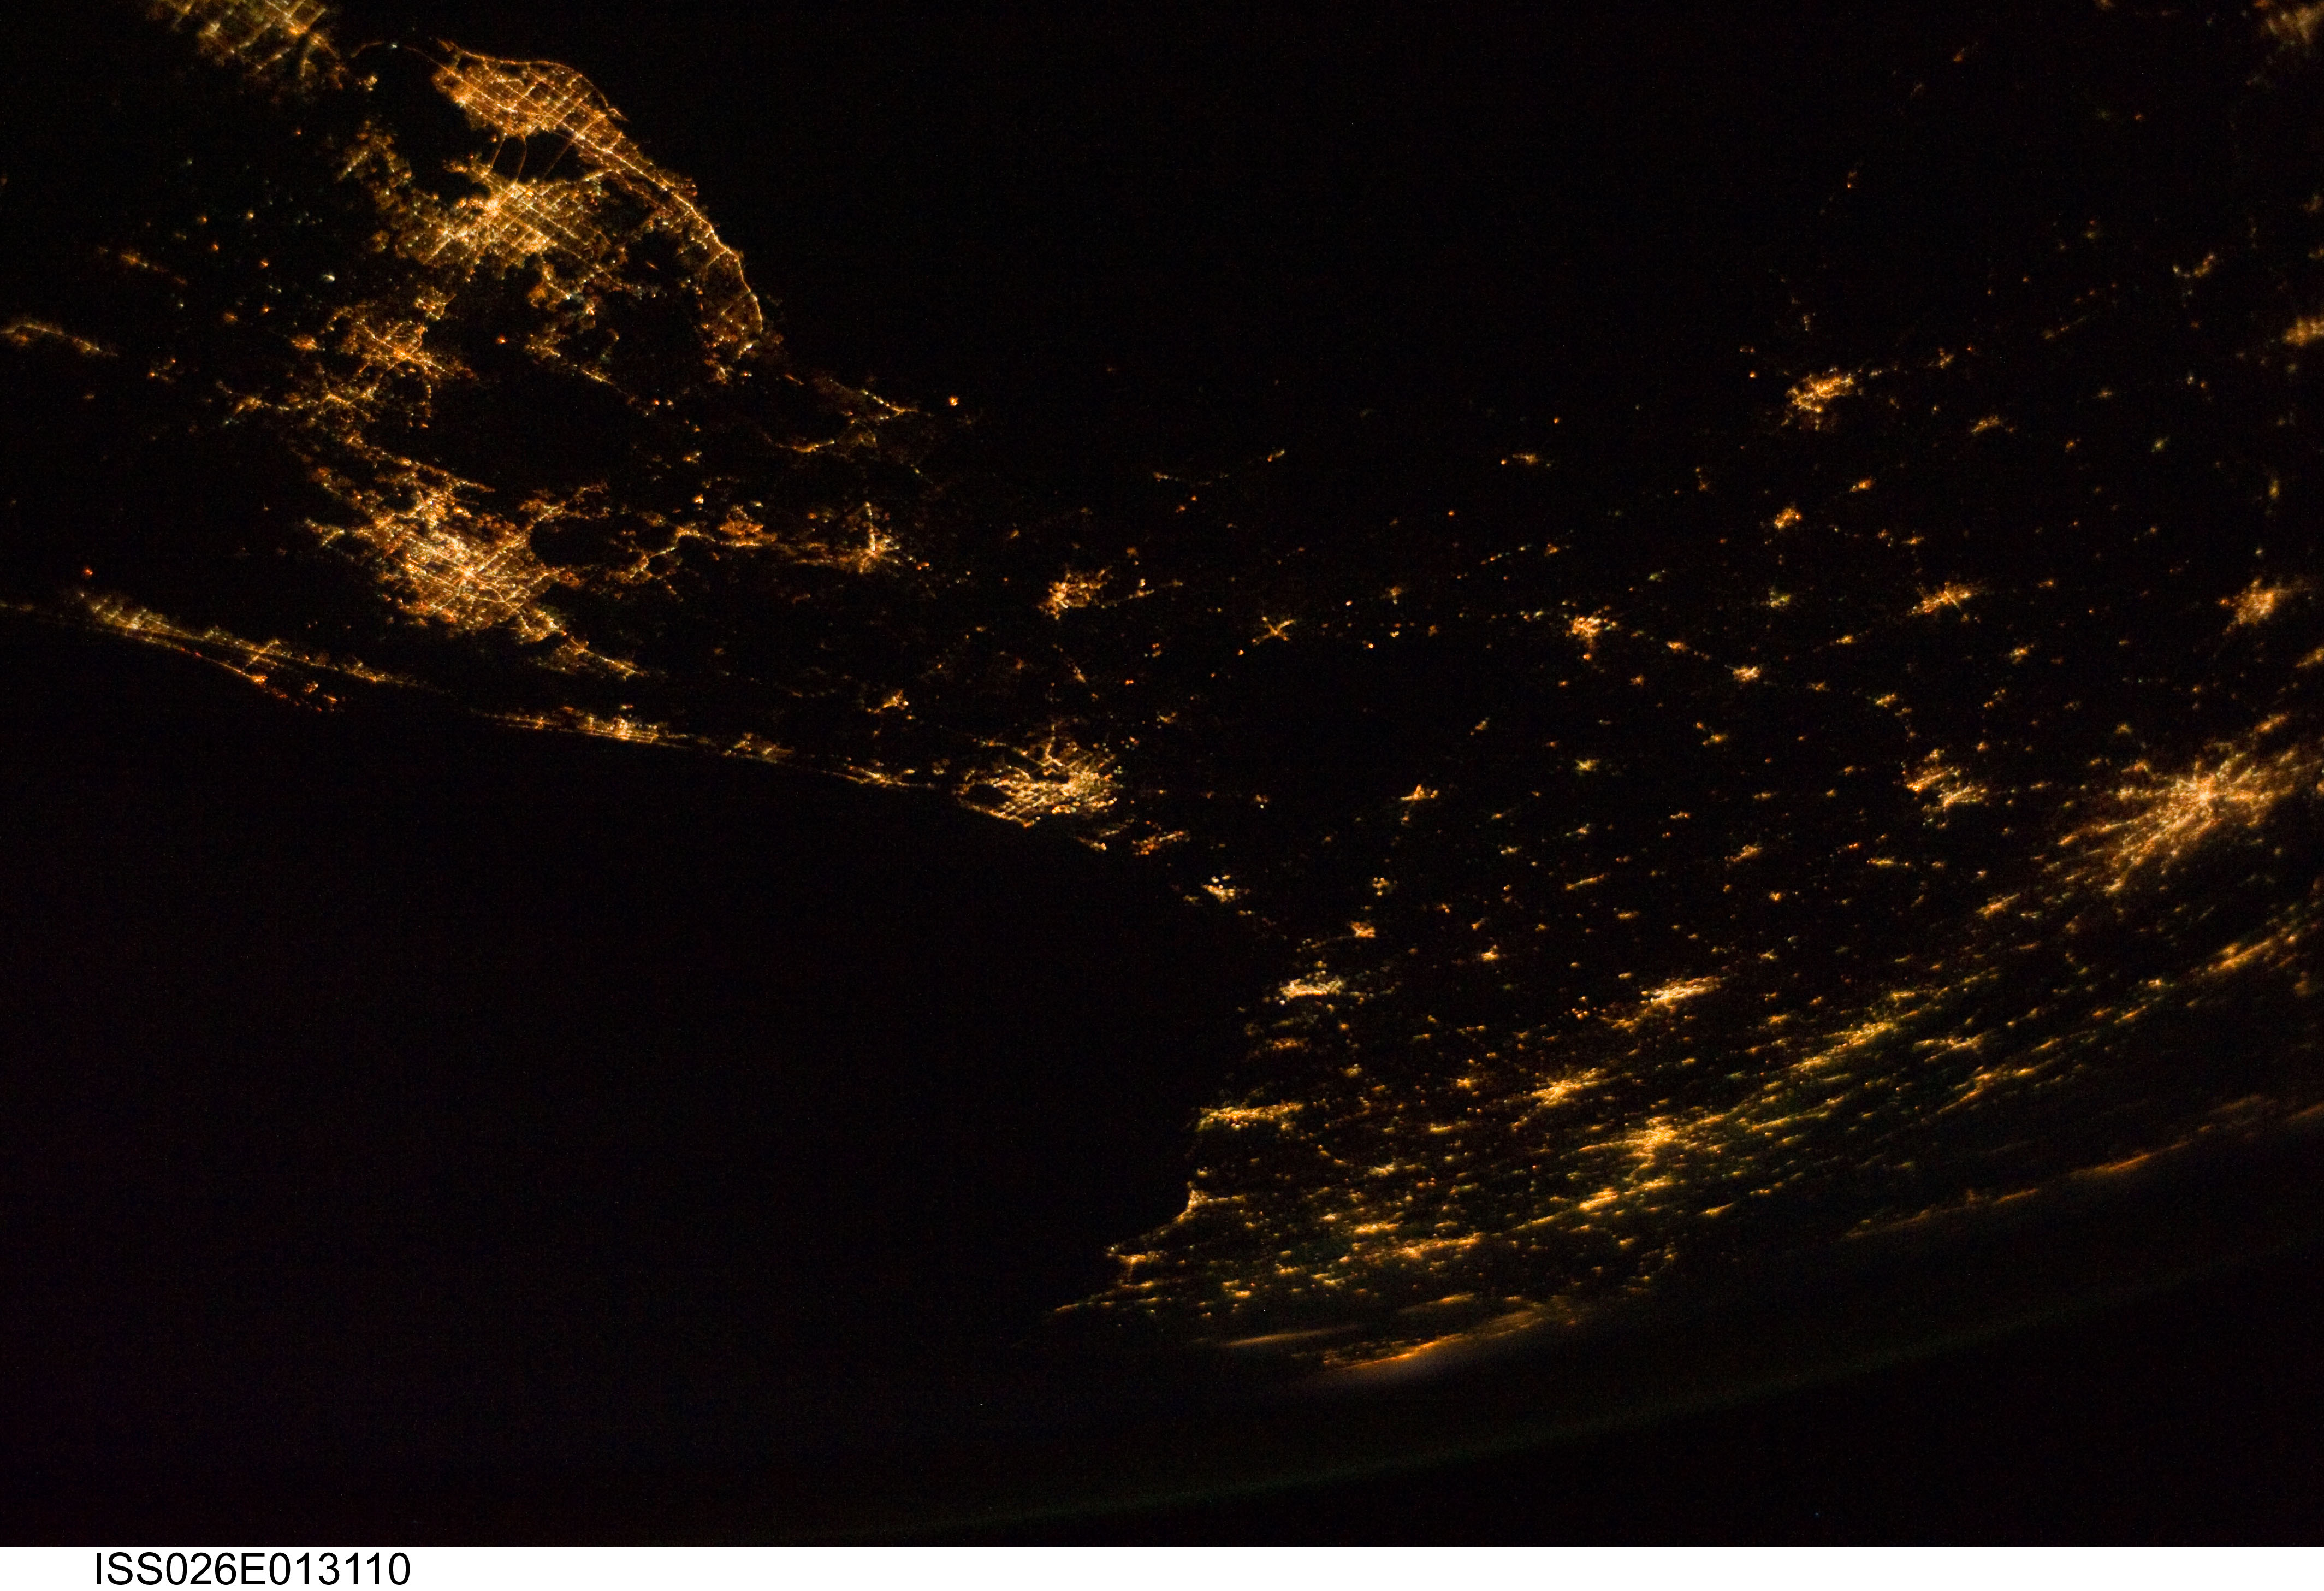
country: USA-FLORIDA
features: PAN-NORTH FLORIDA PEN.-SOUTHEAST UNITED STATES REGION AT NIGHT, EARTH LIMB
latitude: 30.5
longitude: -81.5
